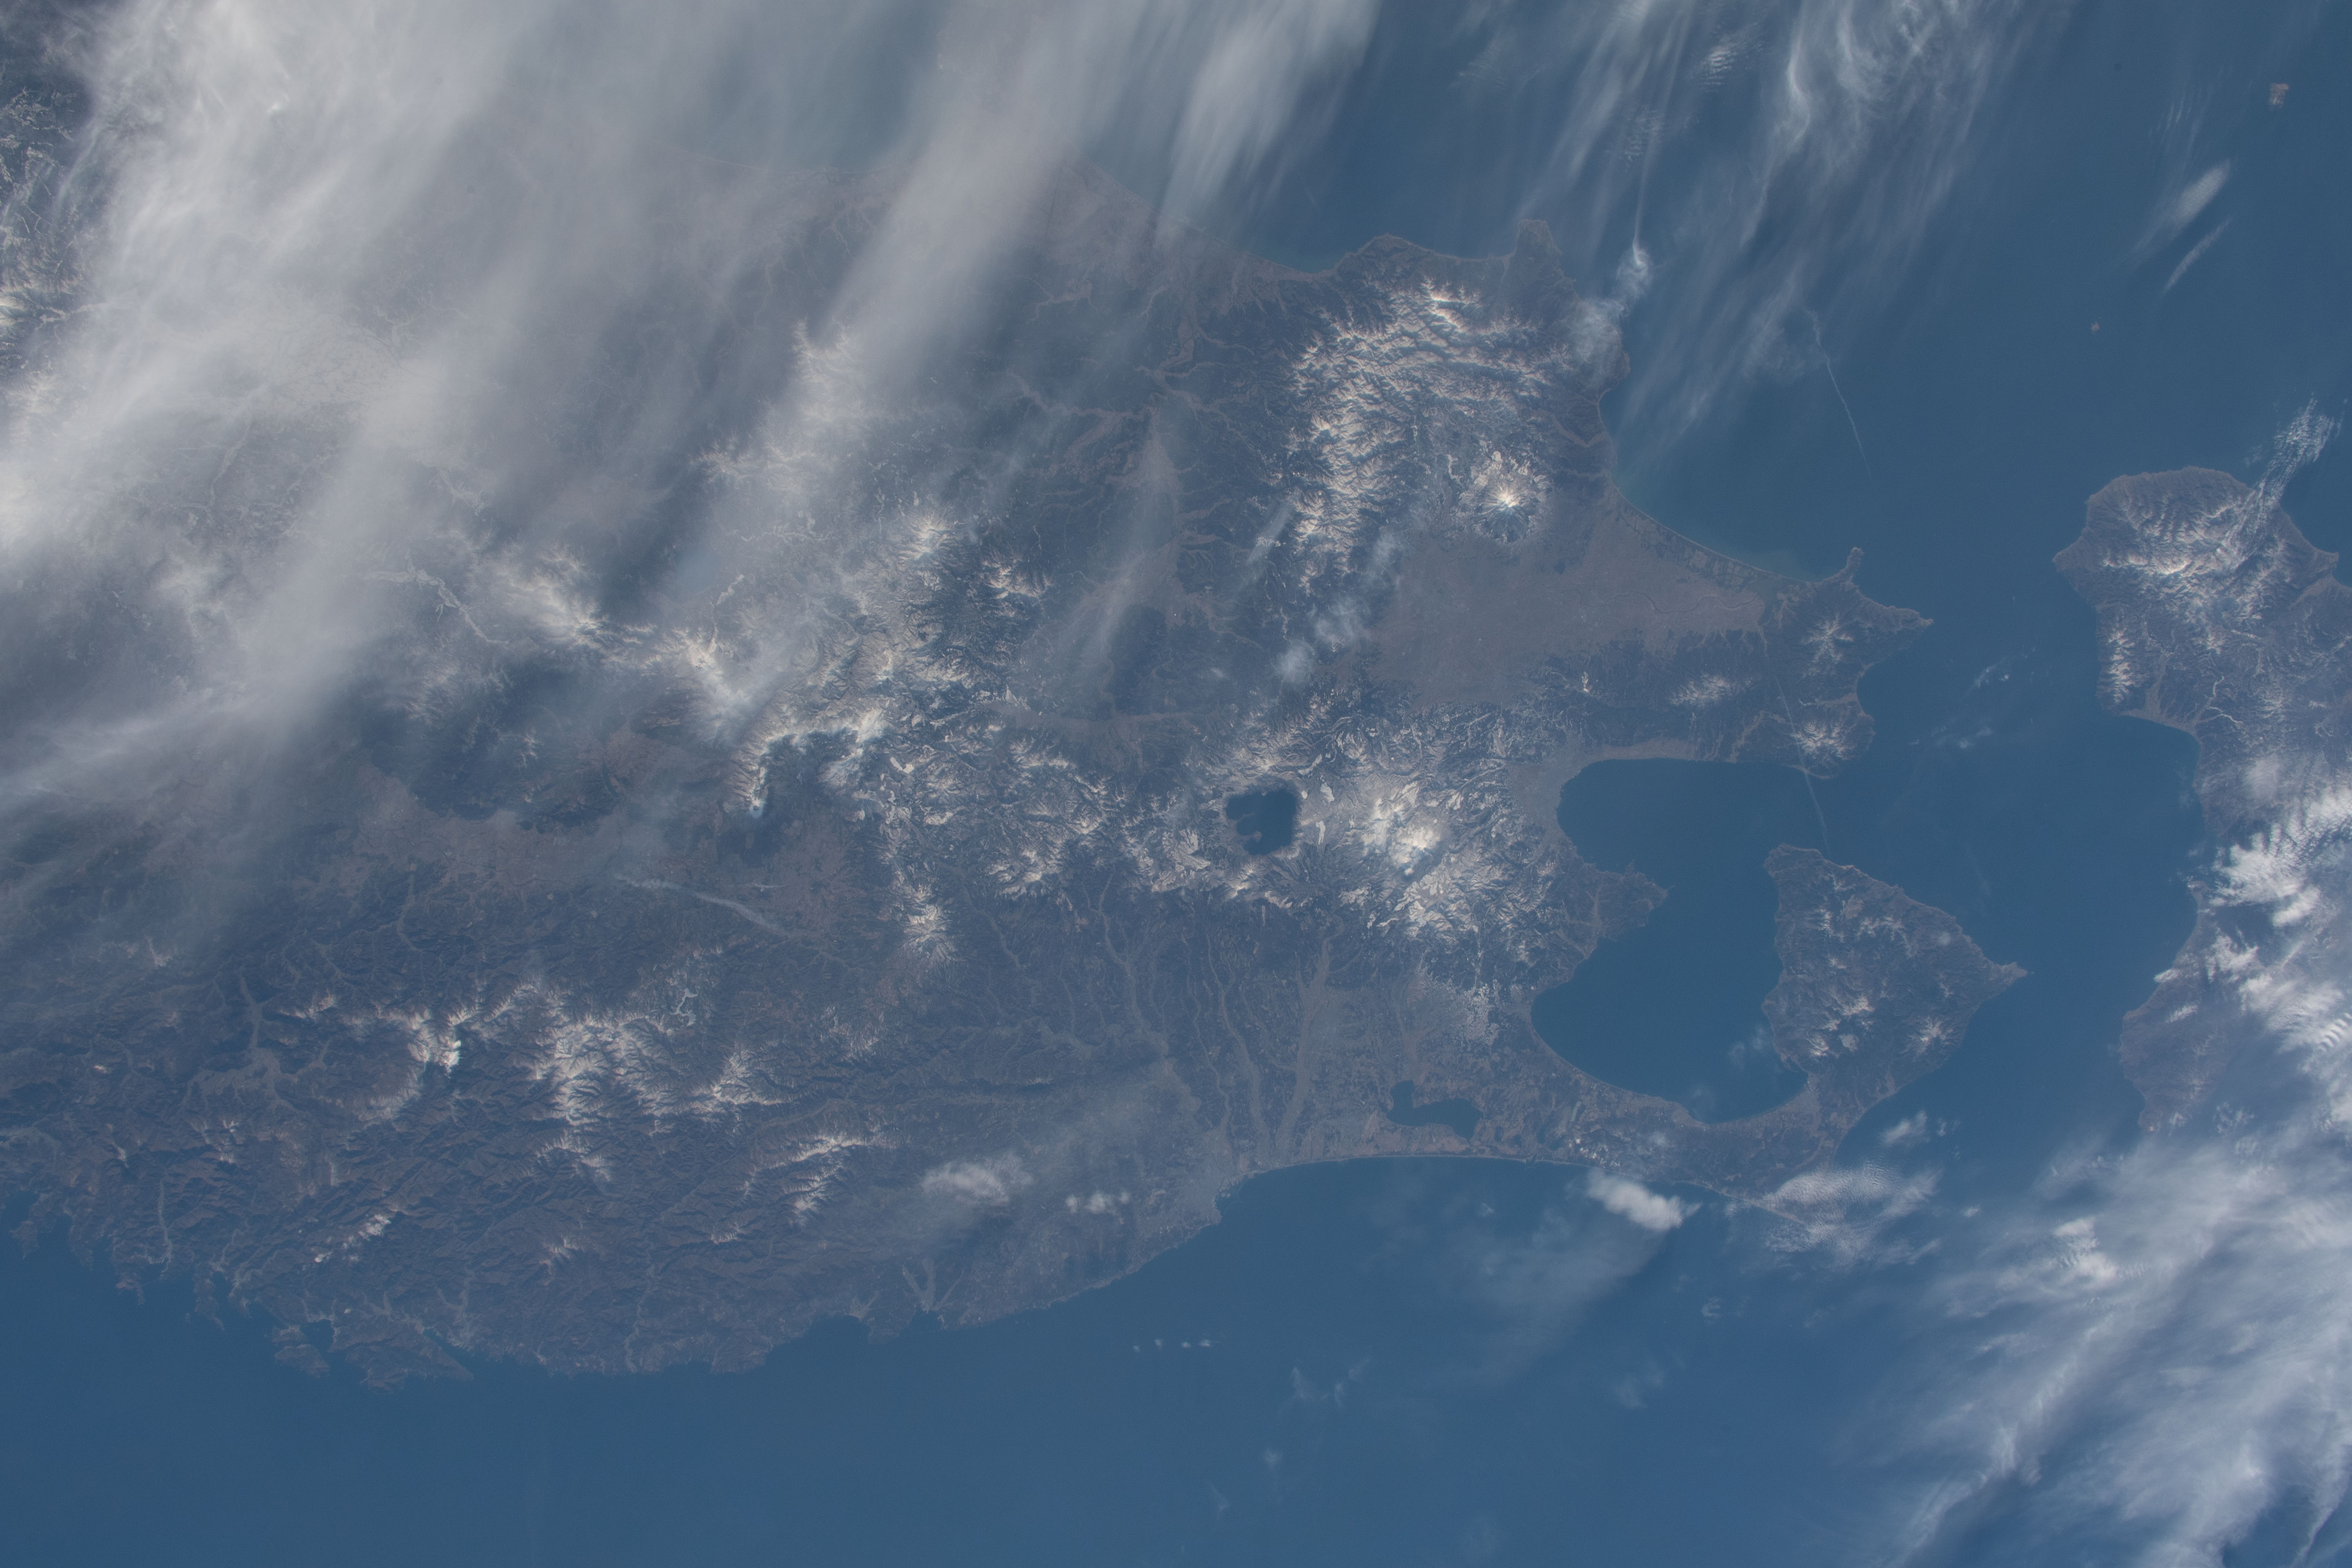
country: JAPAN
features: MUTSU BAY, LAKE TOWADA, LAKE TAZAWA, LAKE OGAWARA
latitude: 40.5
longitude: 141.0
